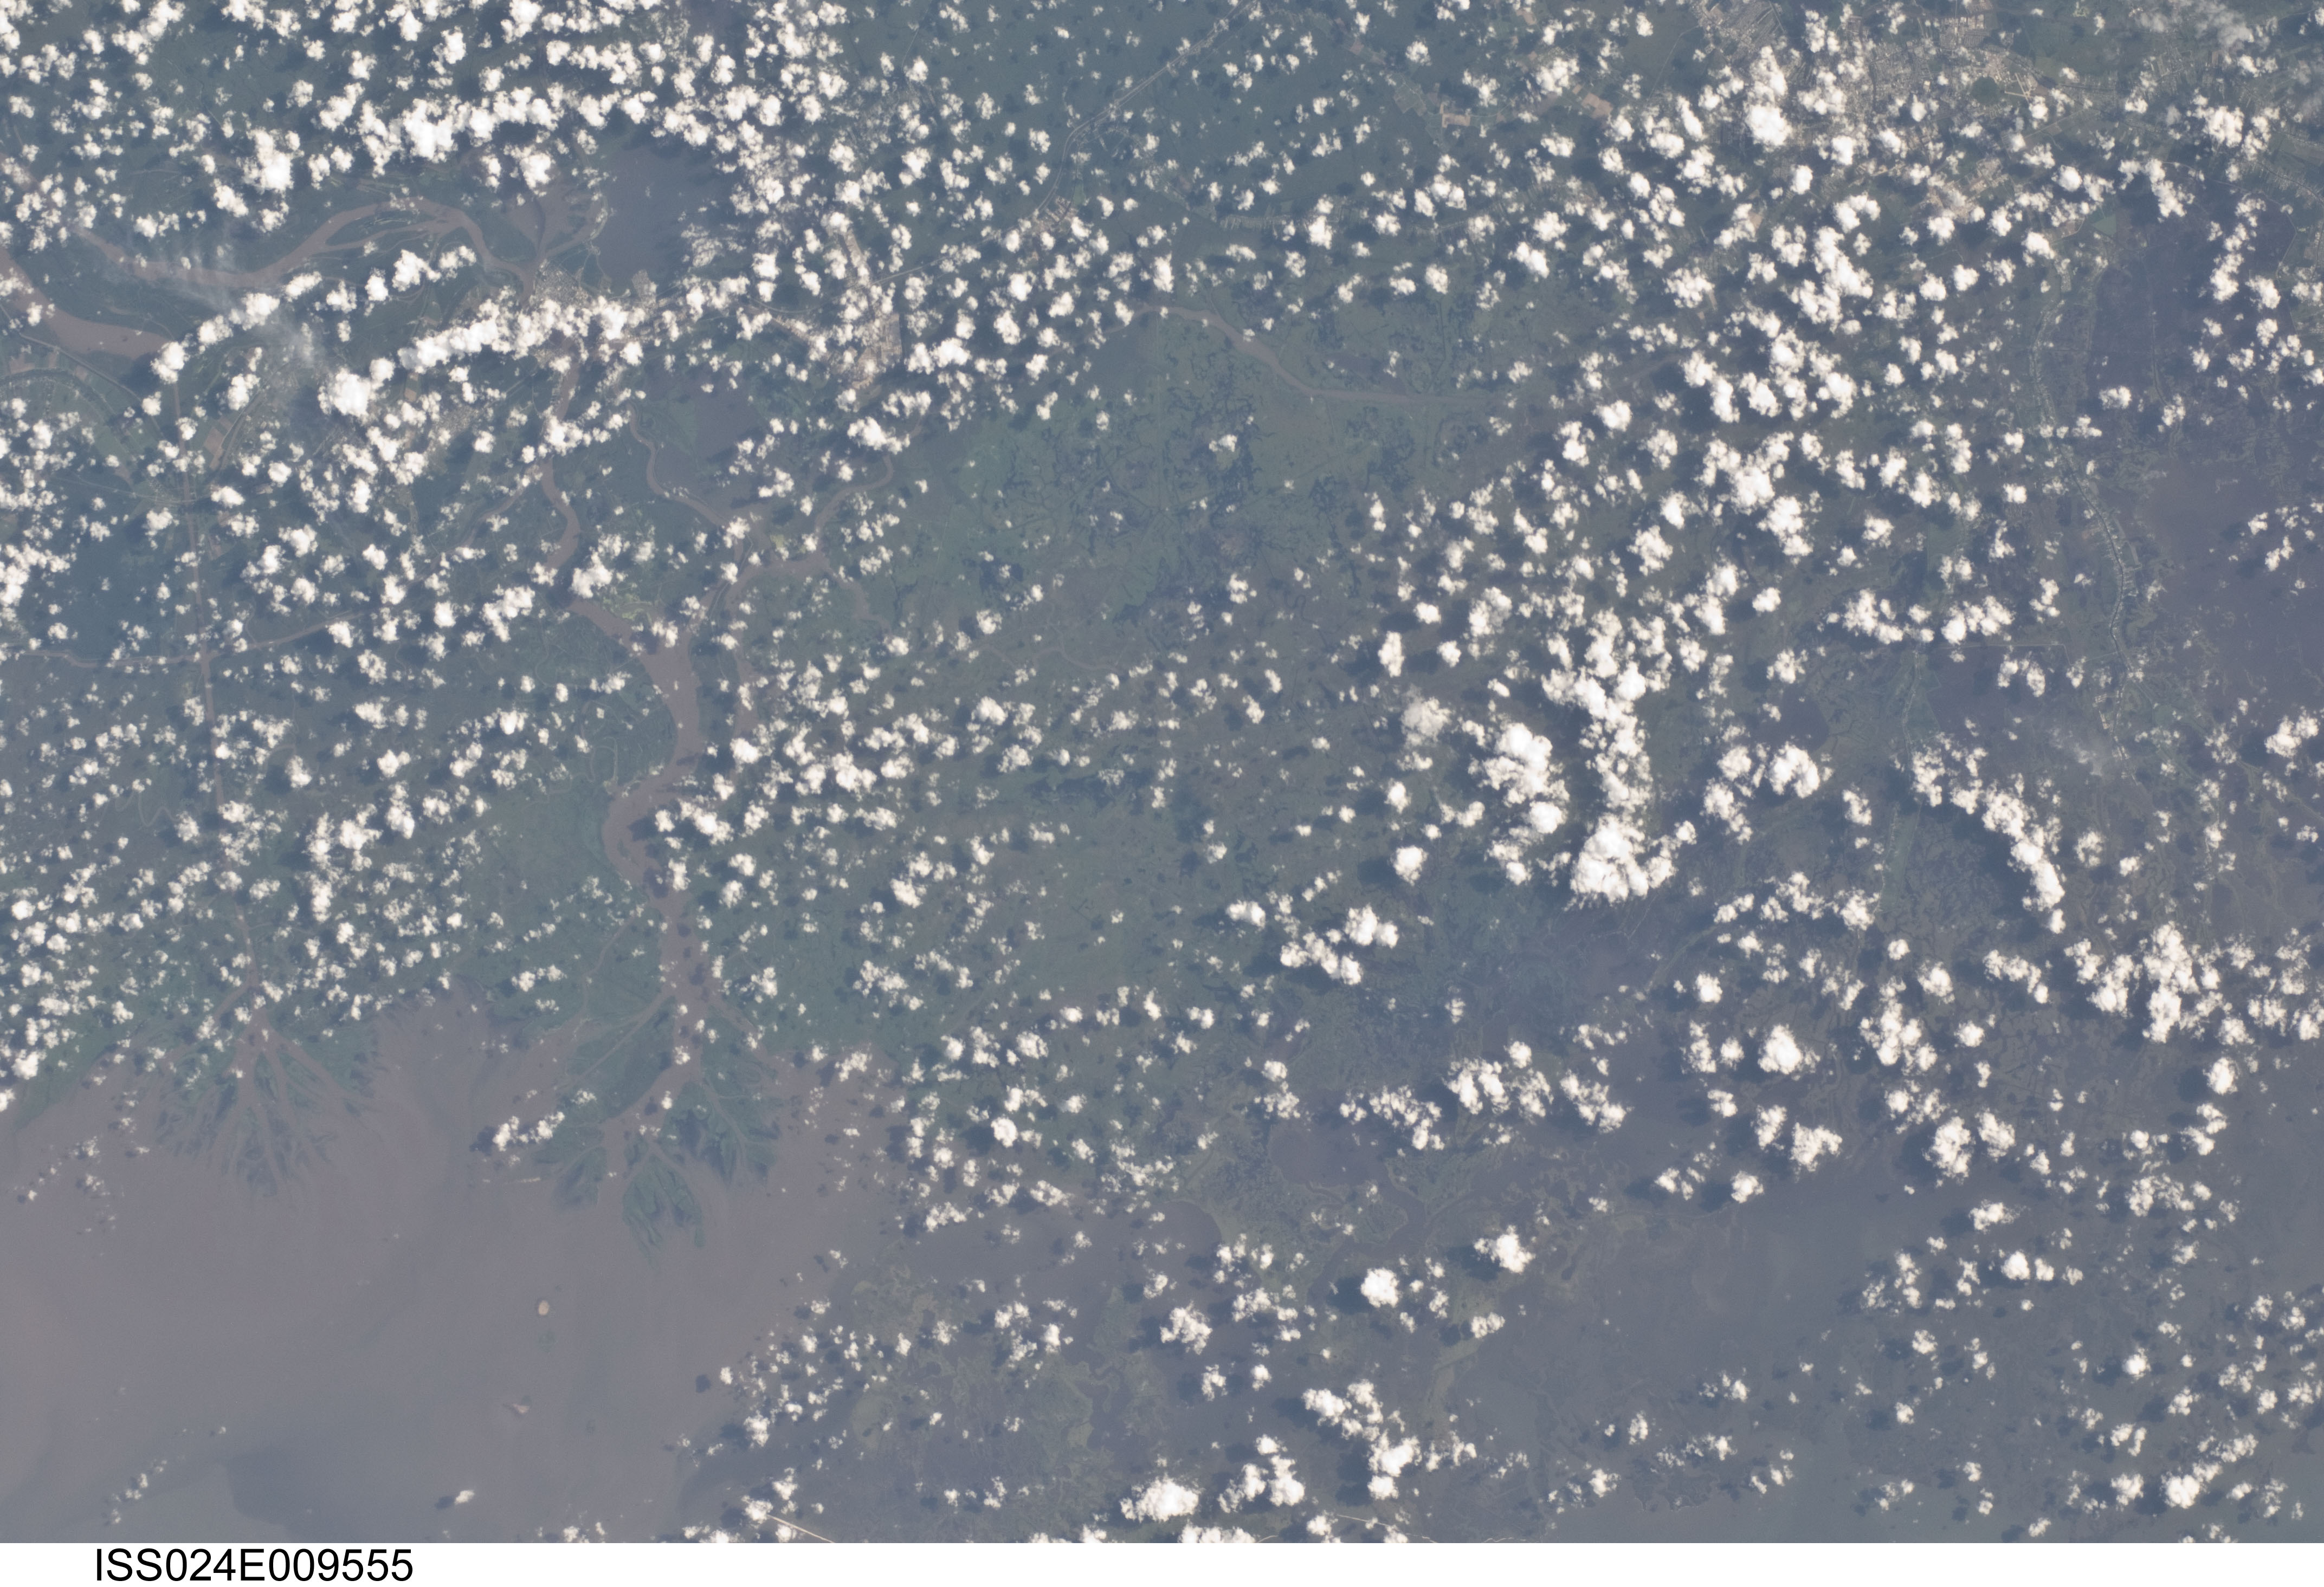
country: USA-LOUISIANA
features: MARSH, ATCHFALAYA R. DELTA, MORGAN CITY, BAYOU OURSO, HOUMA, CANALS, ROADS
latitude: 29.6
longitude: -91.0
